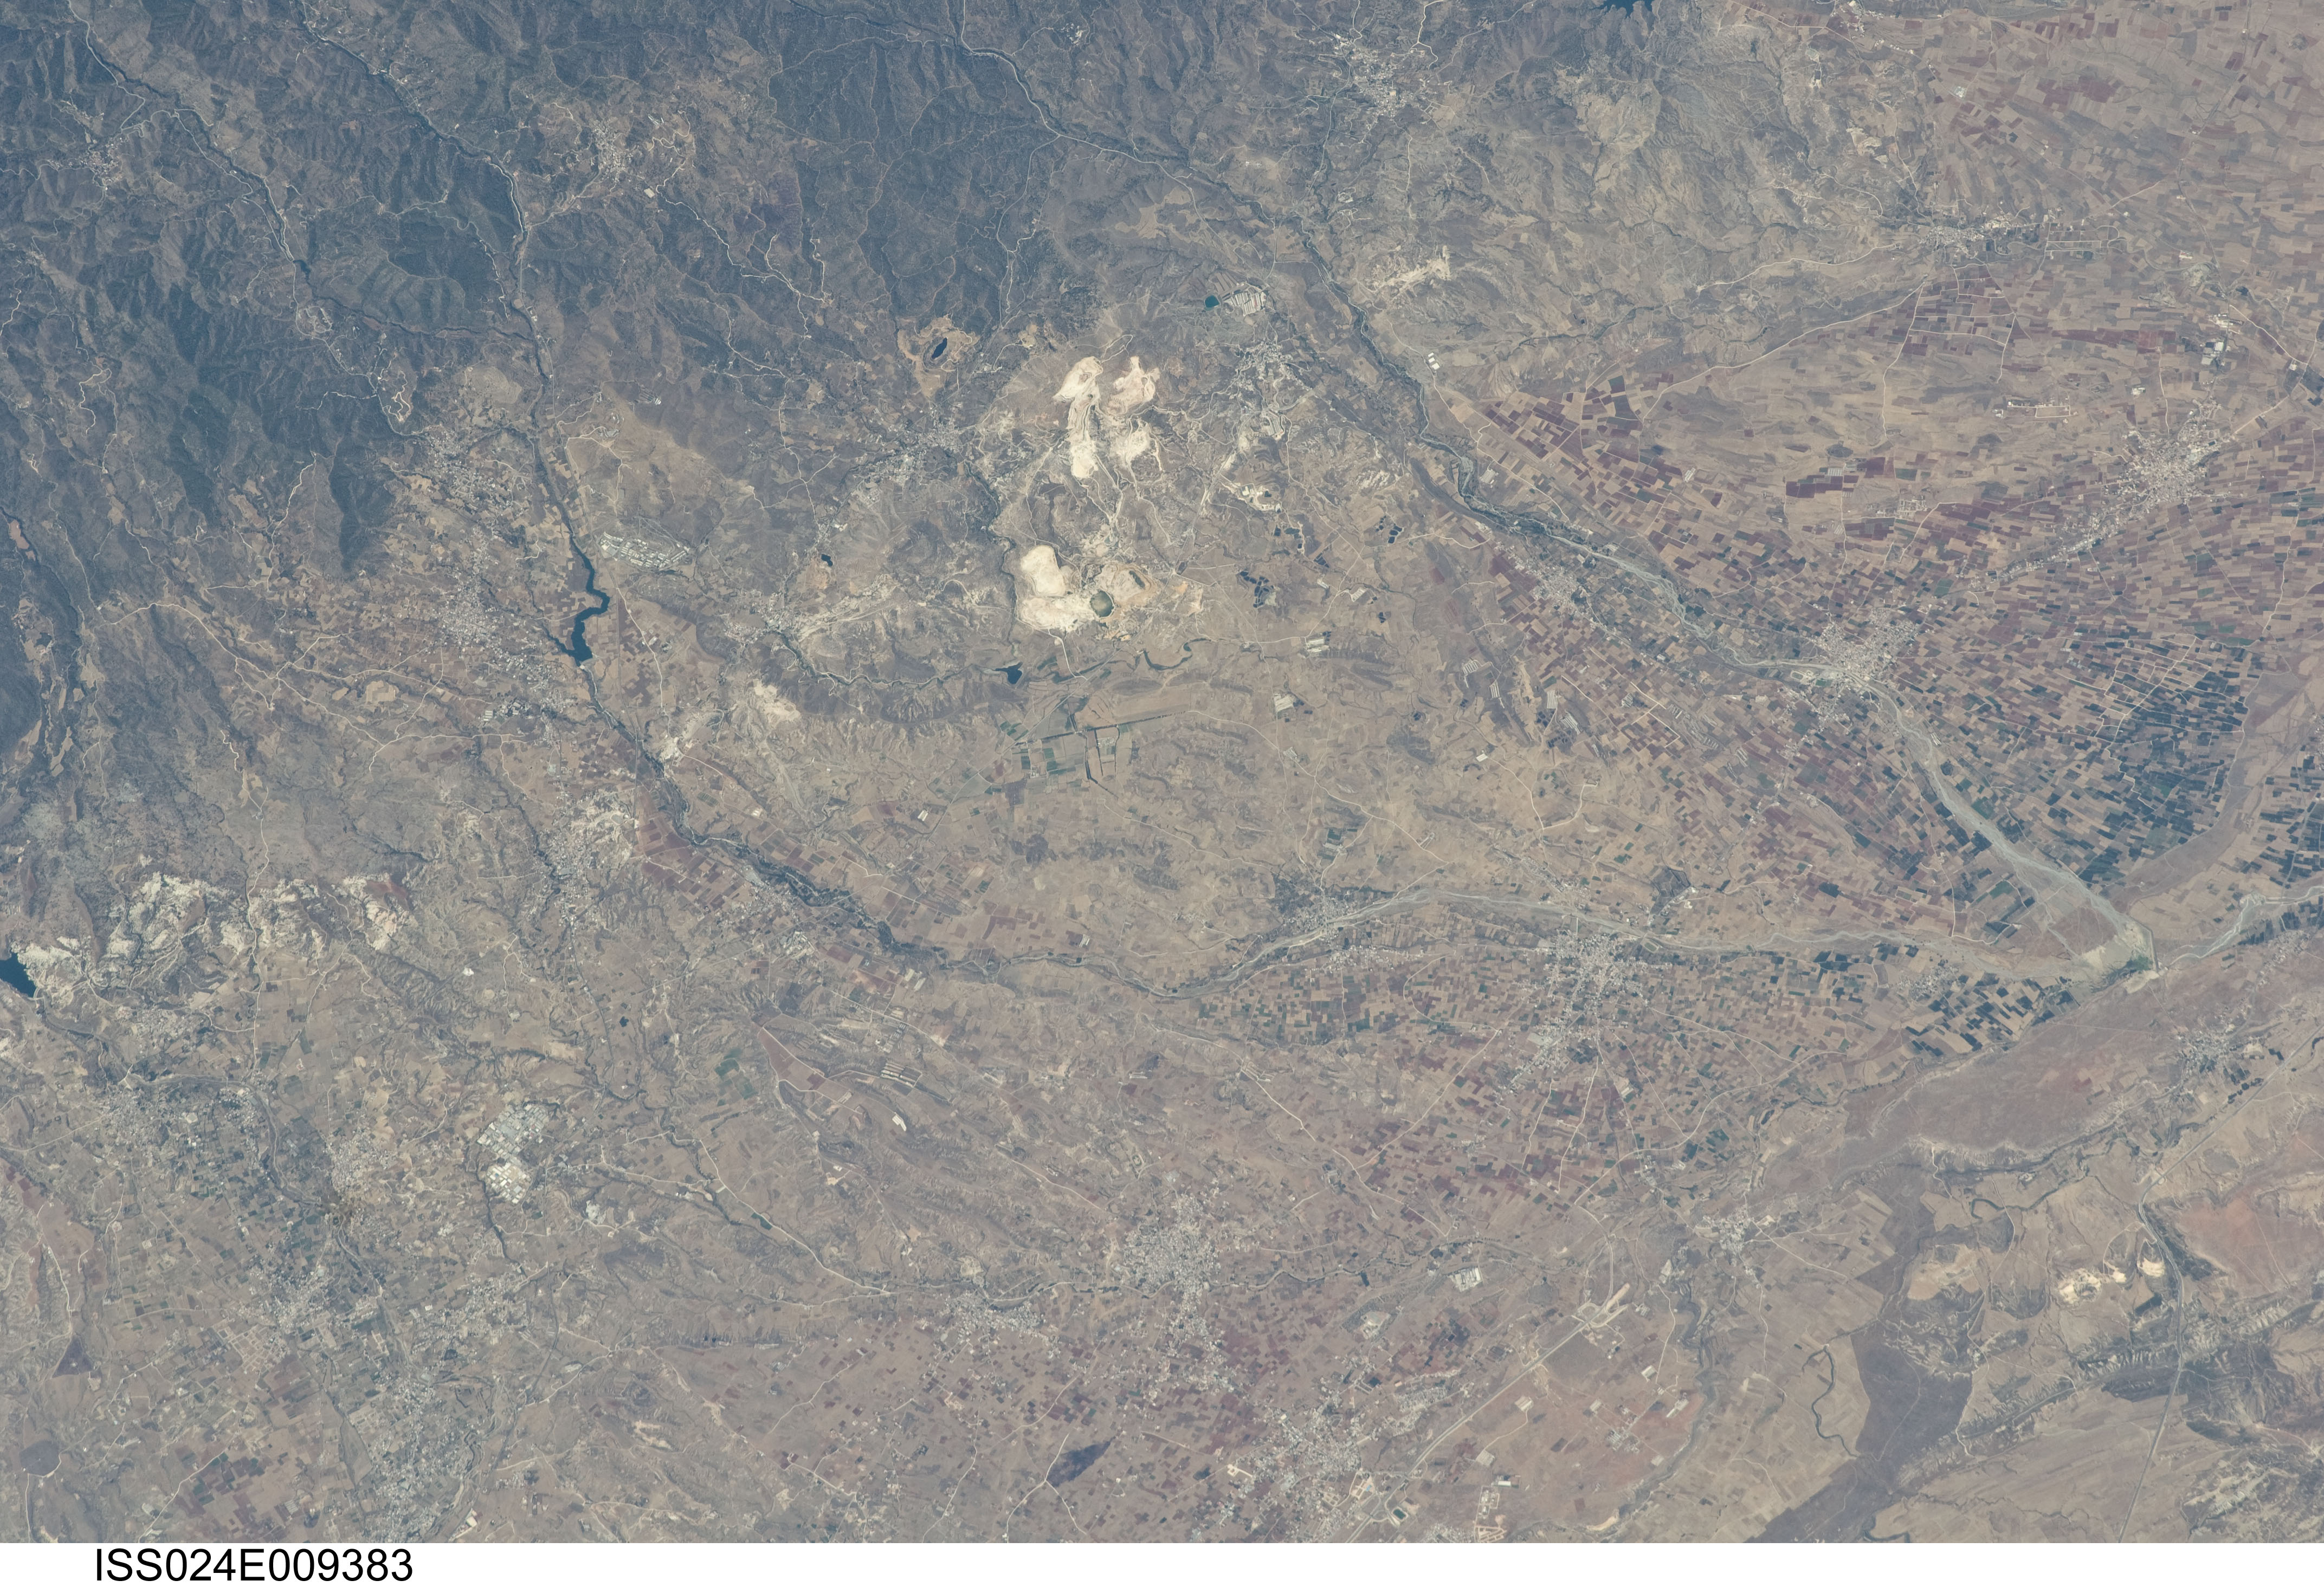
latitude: 35.1
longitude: 33.2
